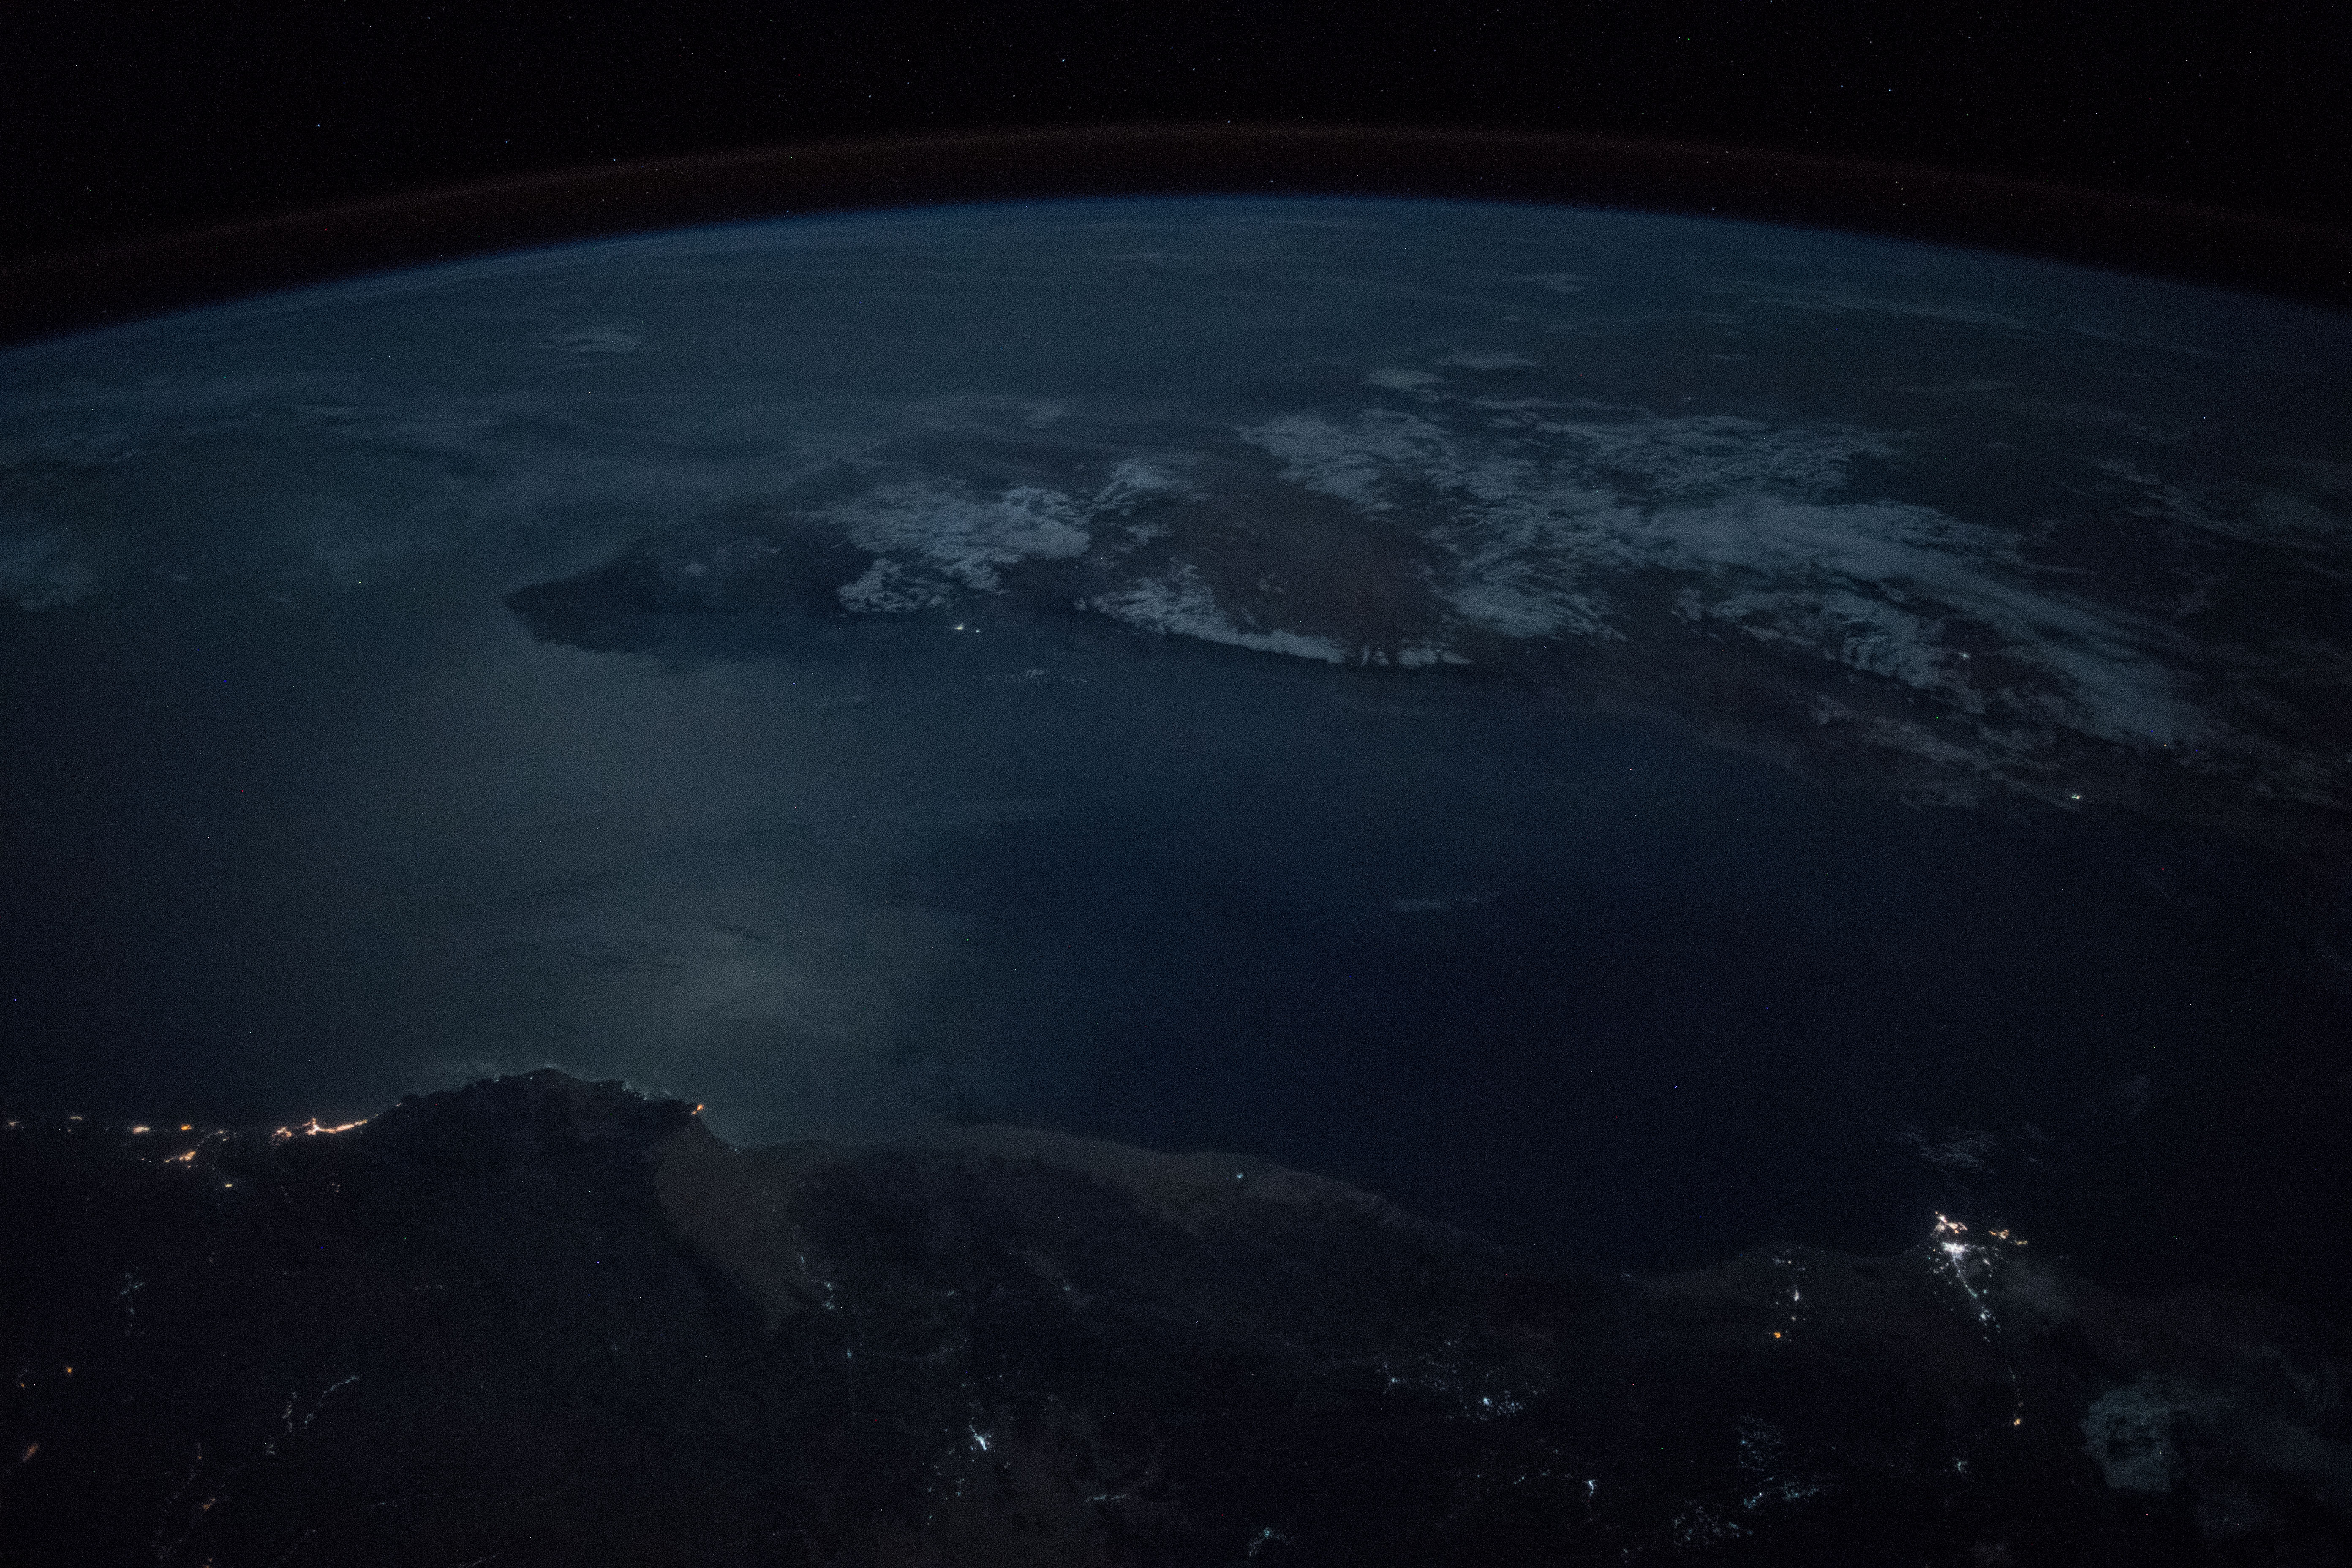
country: SOMALIA
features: OGO MOUNTAINS, COAST, GULF OF ADEN, NIGHT, EARTH LIMB
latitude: 12.0
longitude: 47.9
